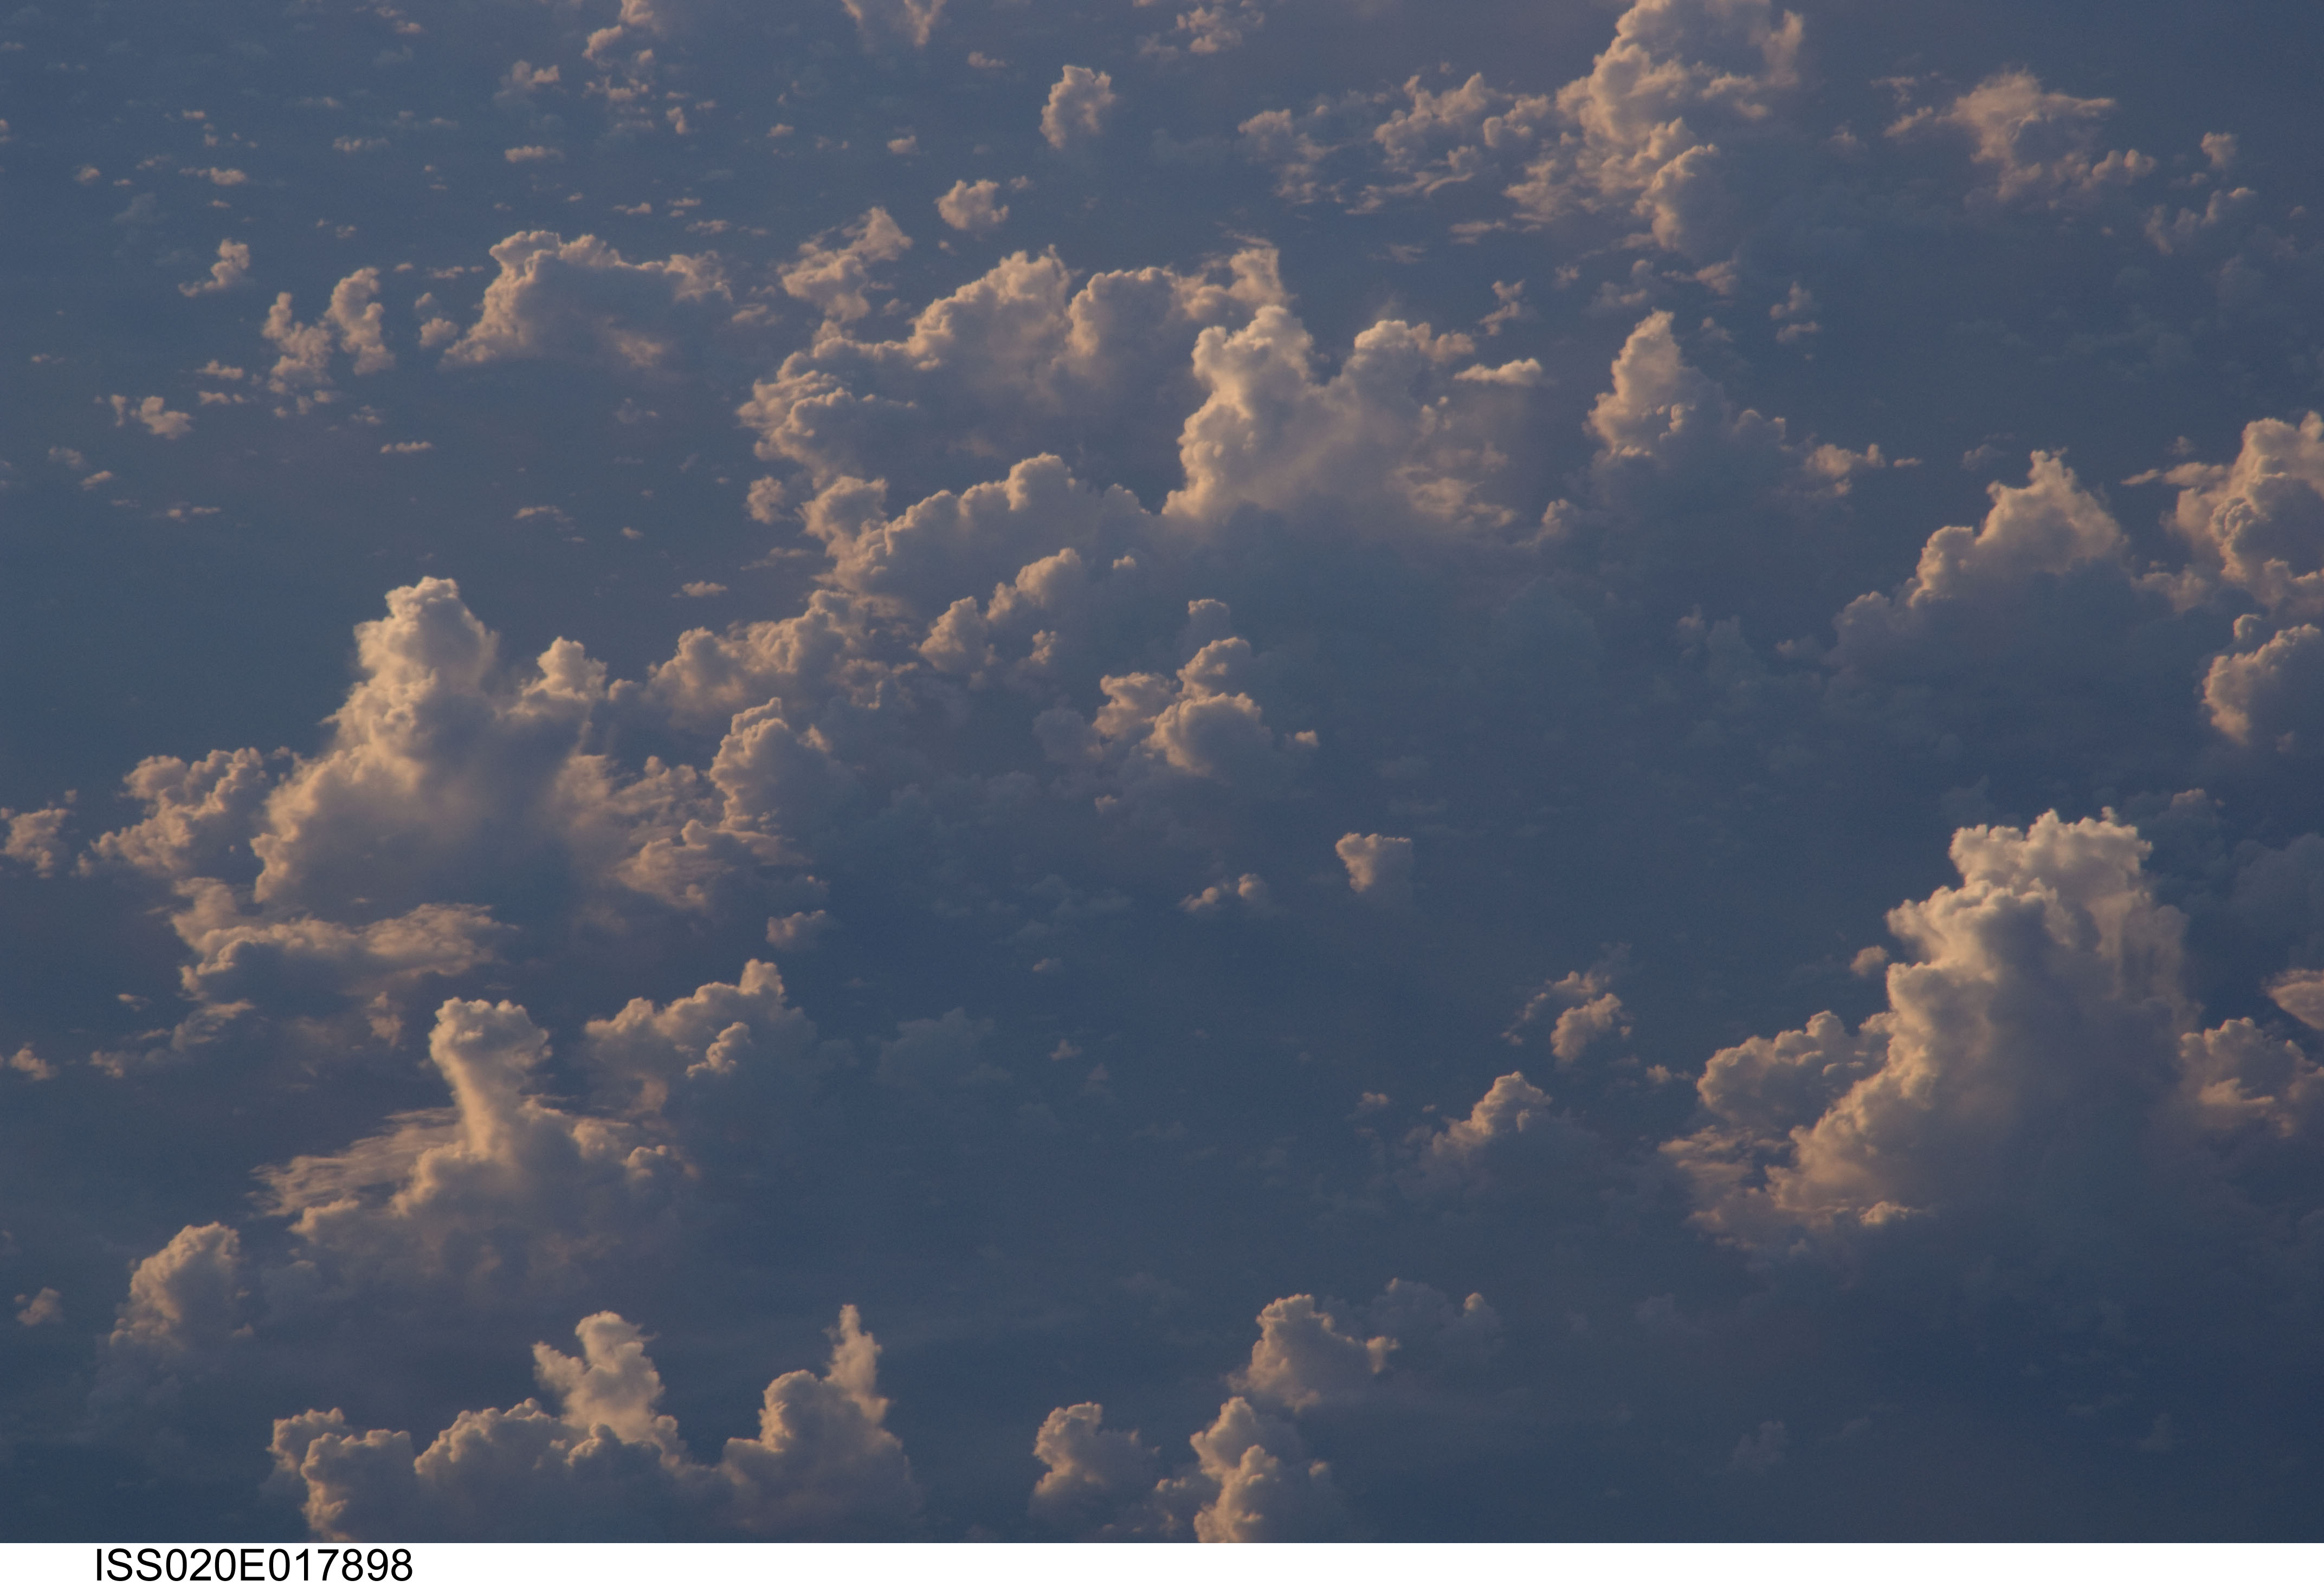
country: ASIA
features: PAN-CONVECTIVE CLOUDS
